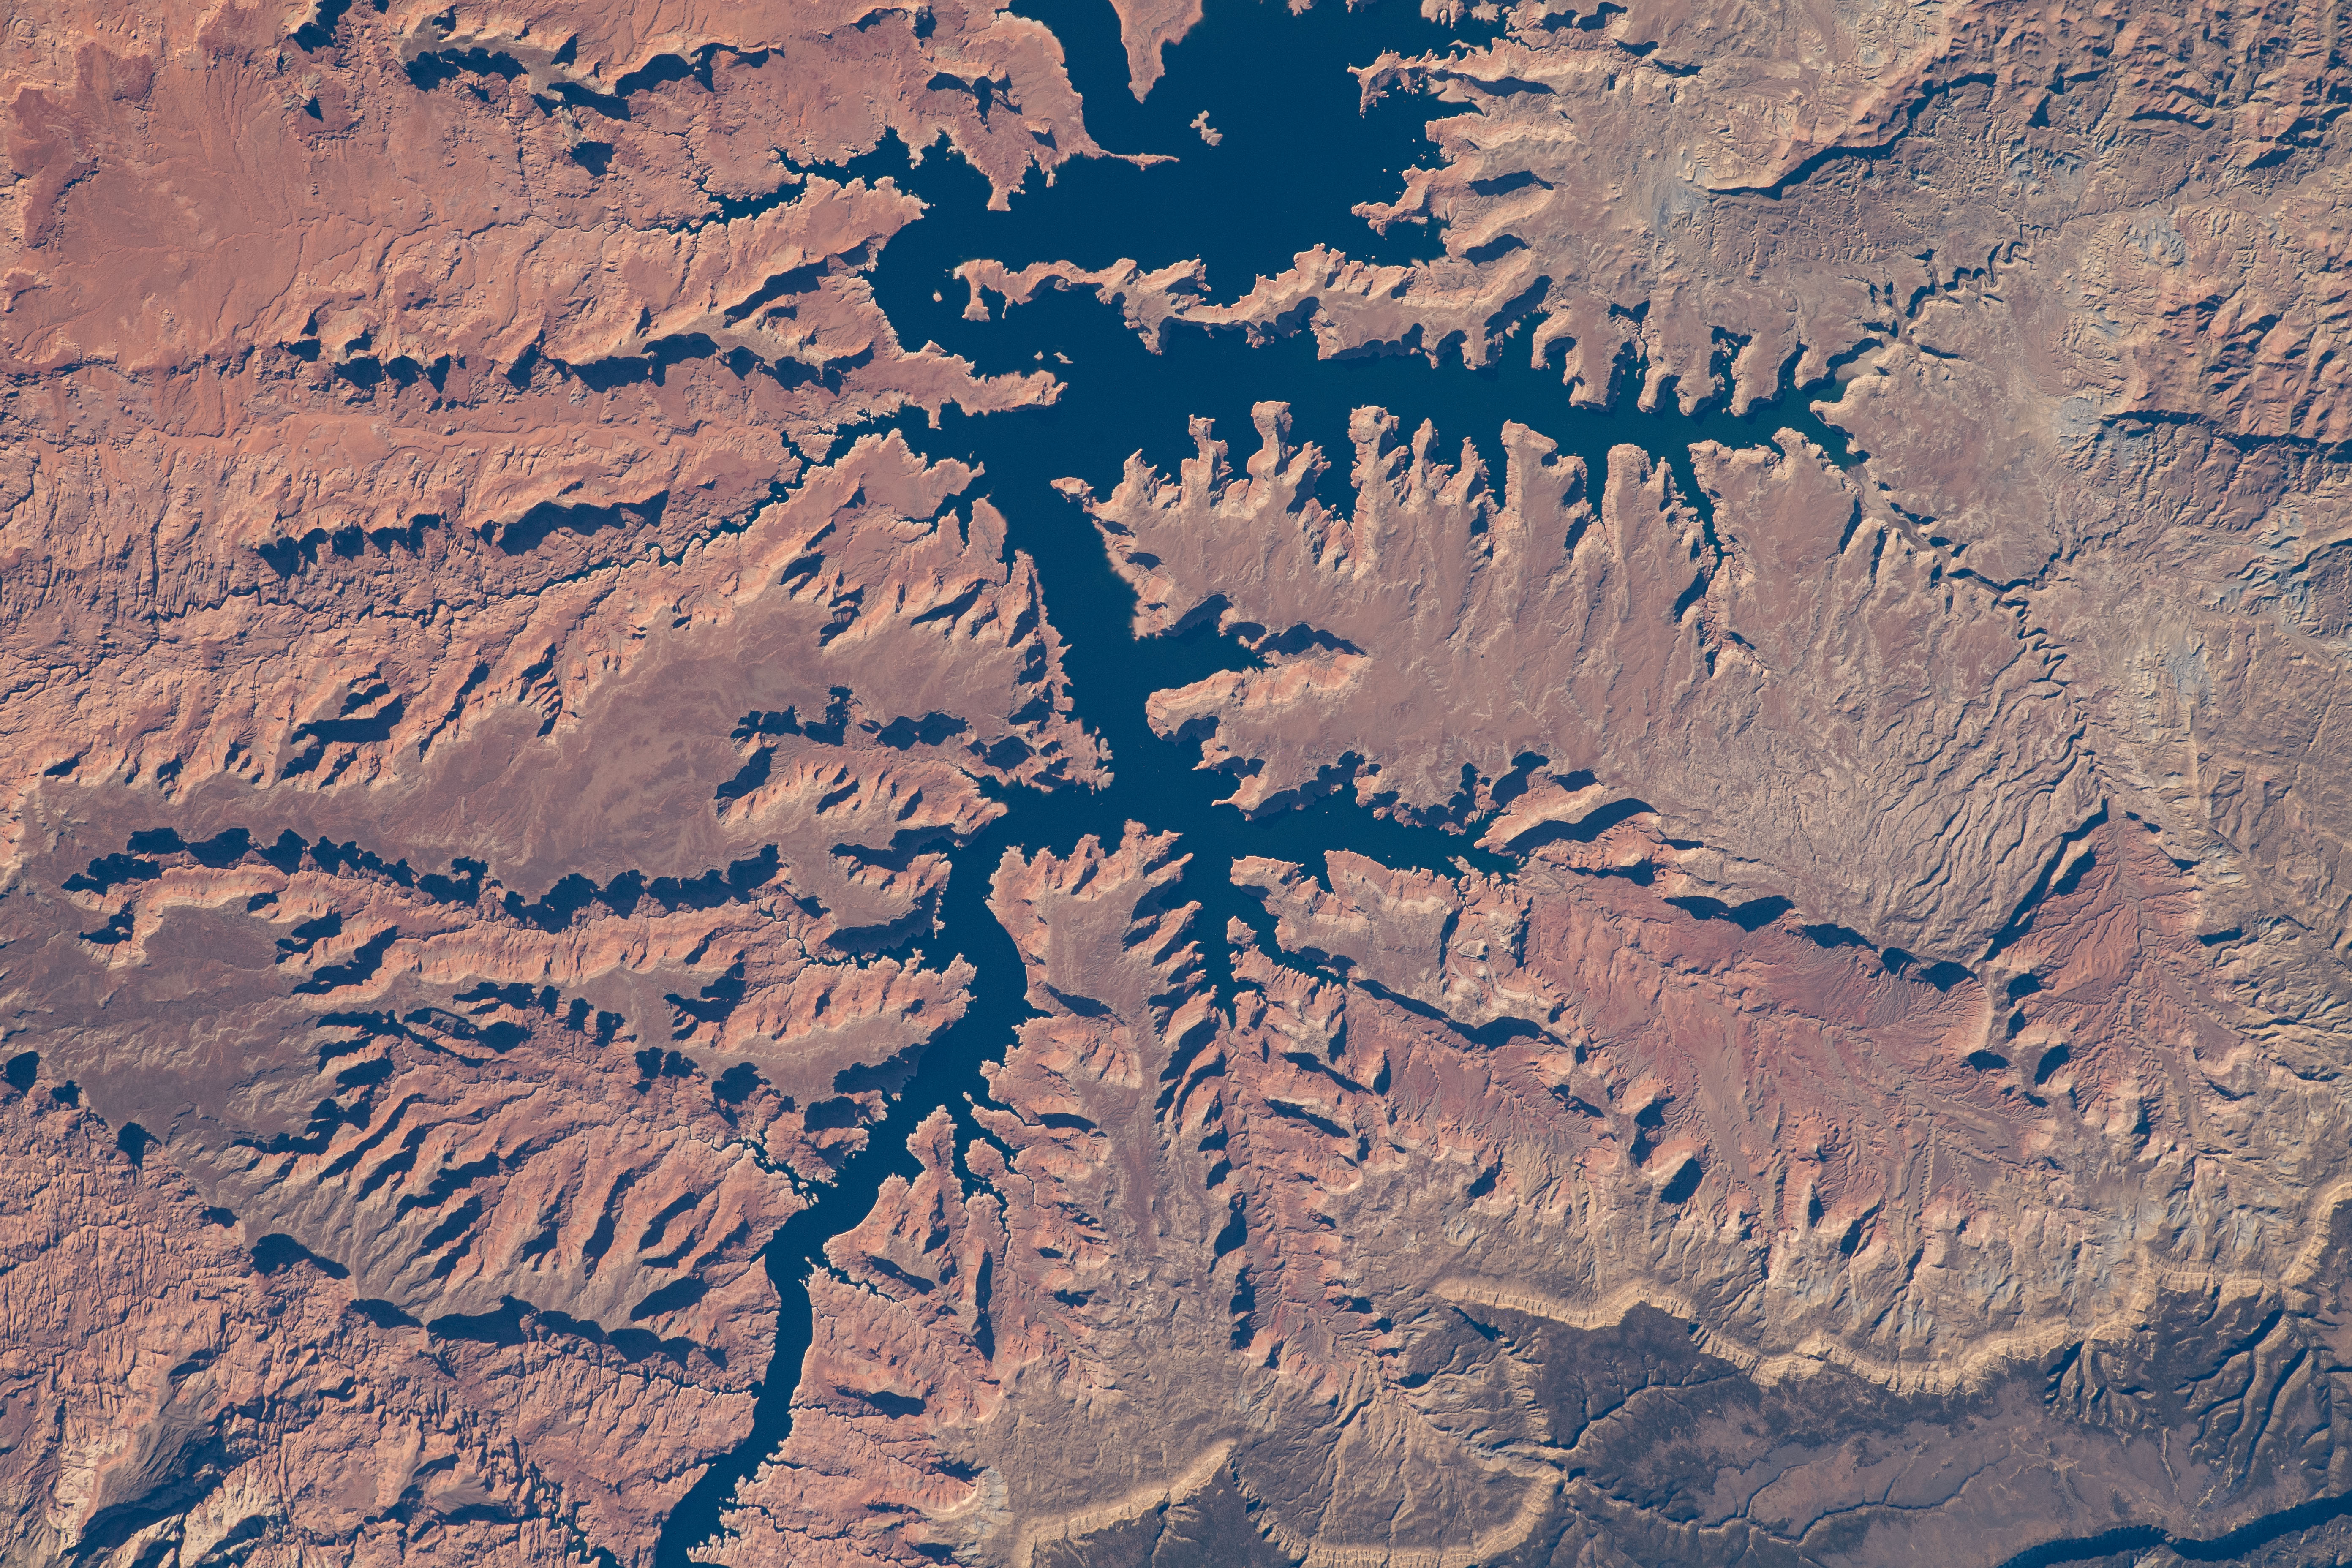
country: USA-UTAH
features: LAKE POWELL
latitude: 37.1
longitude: -111.3
